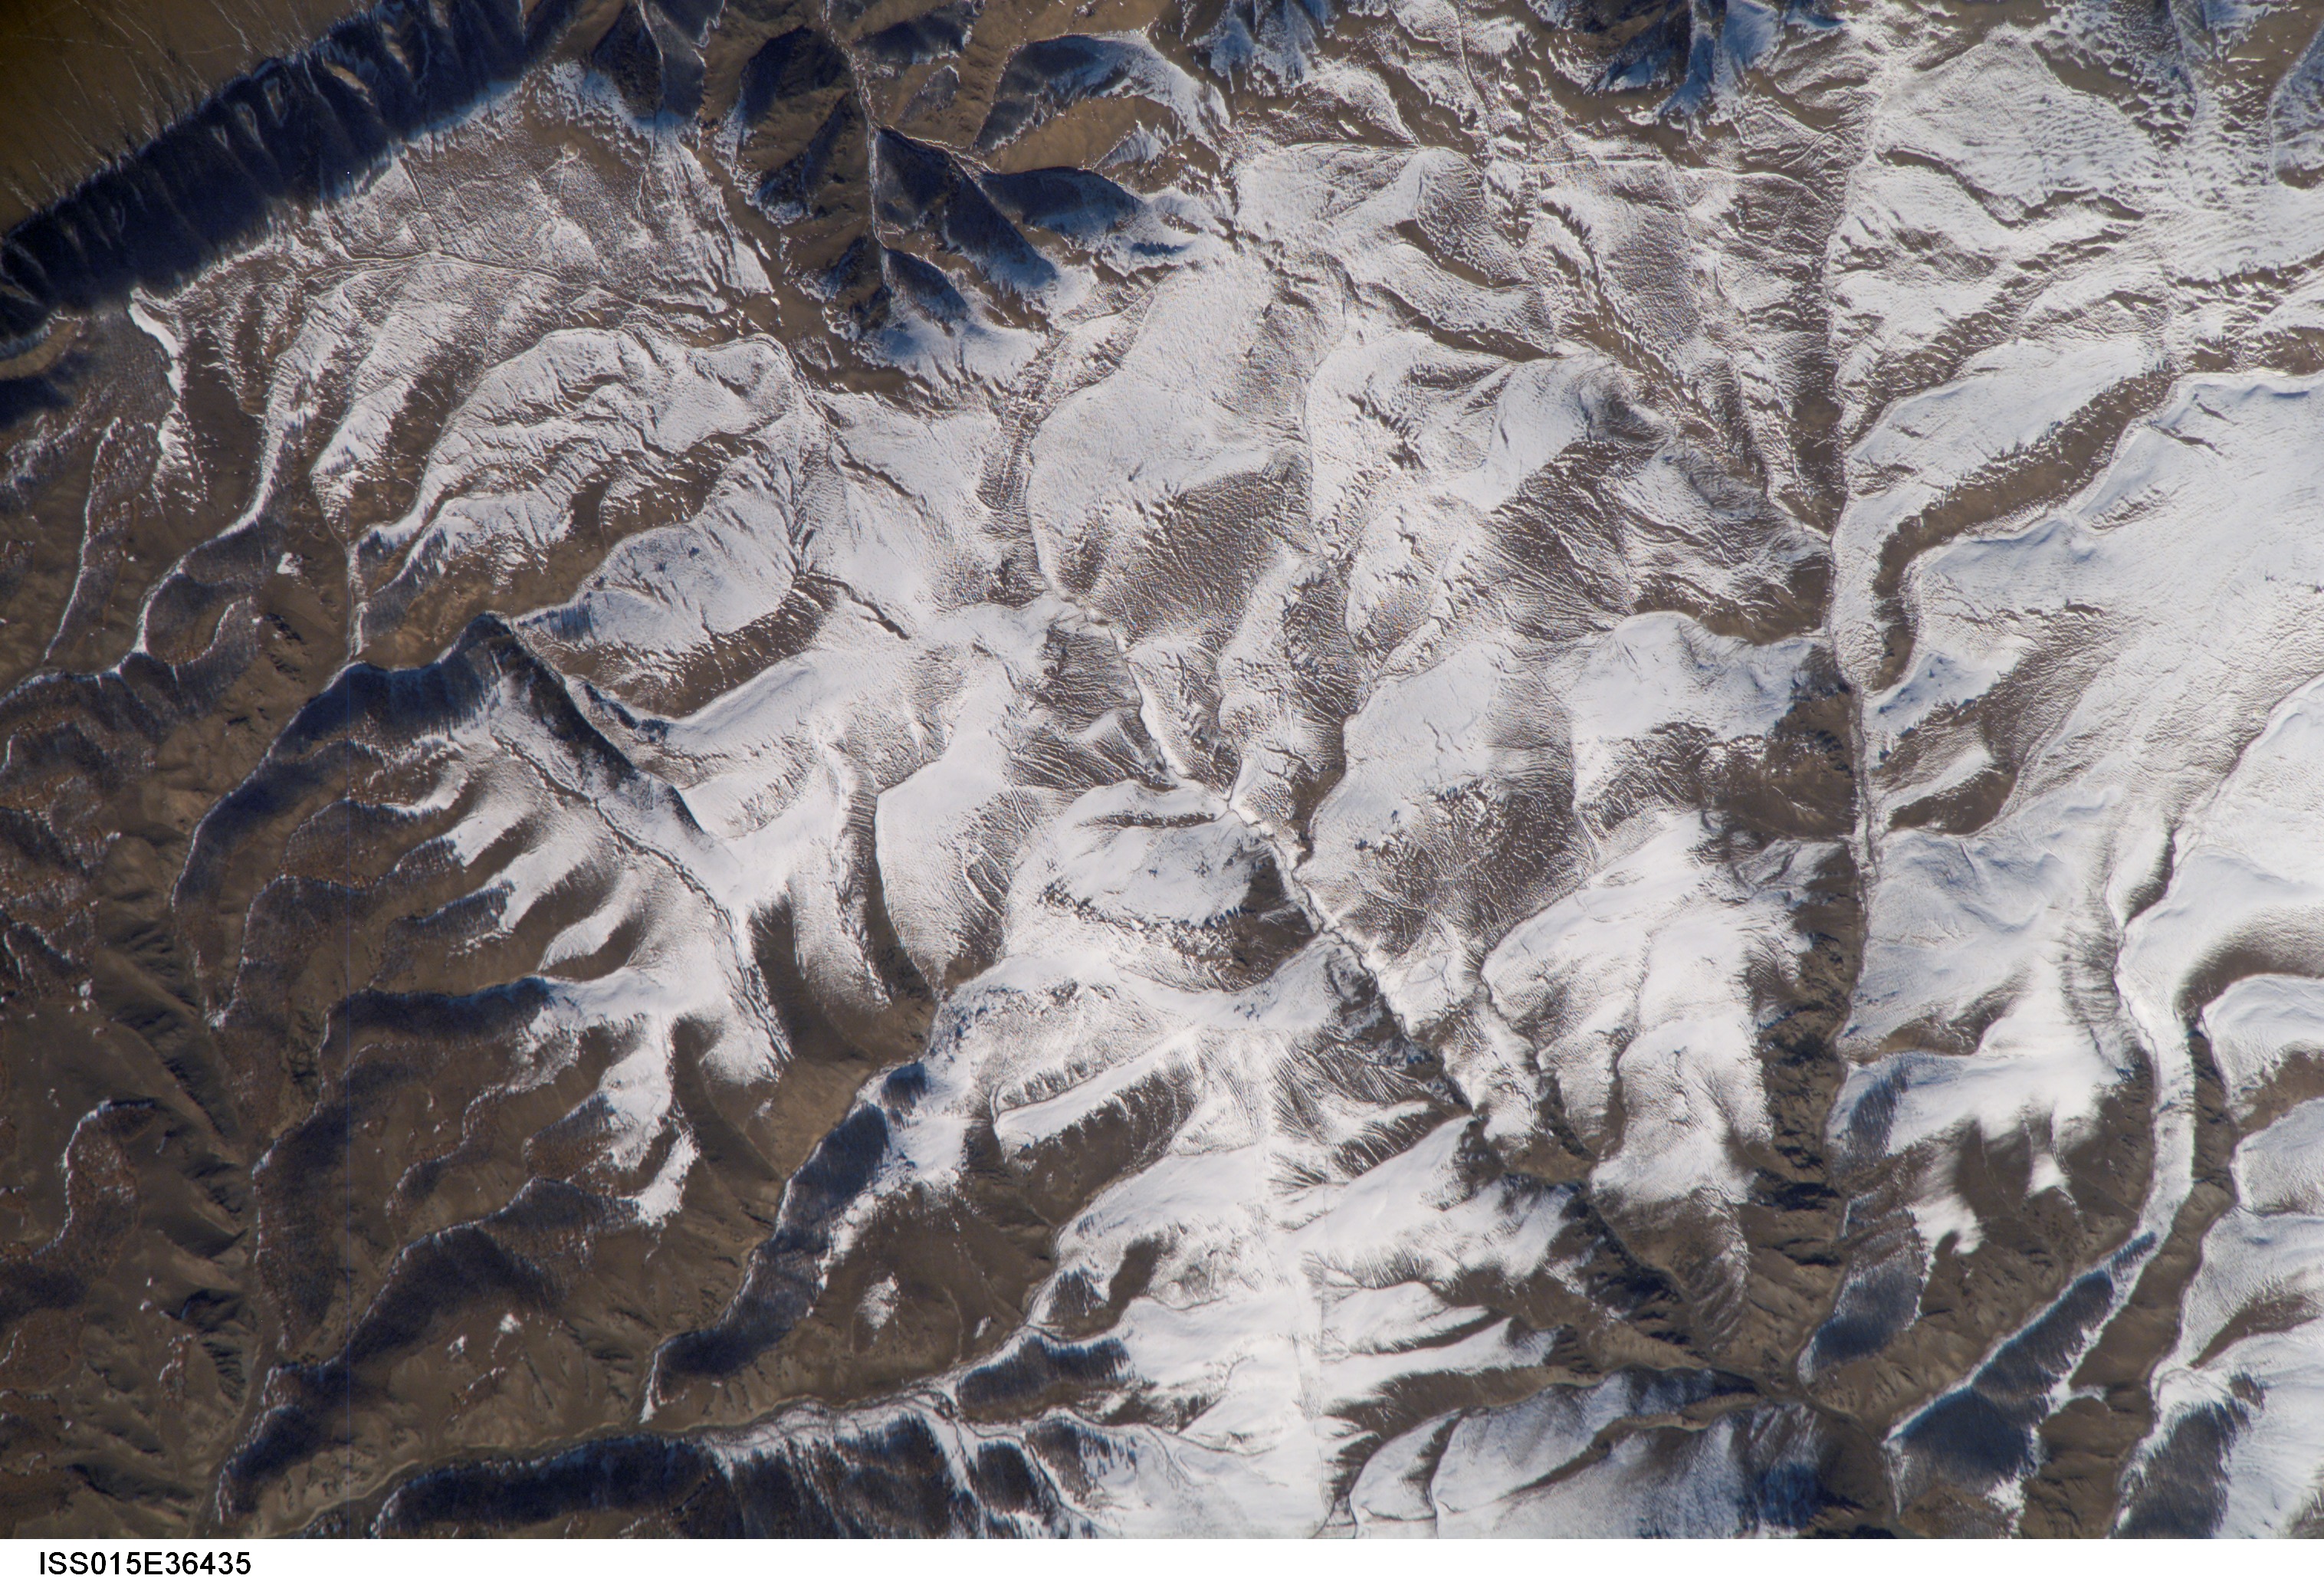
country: CHINA
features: MT. AREA NE. OF NANSHANKOU
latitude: 43.4
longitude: 93.9
